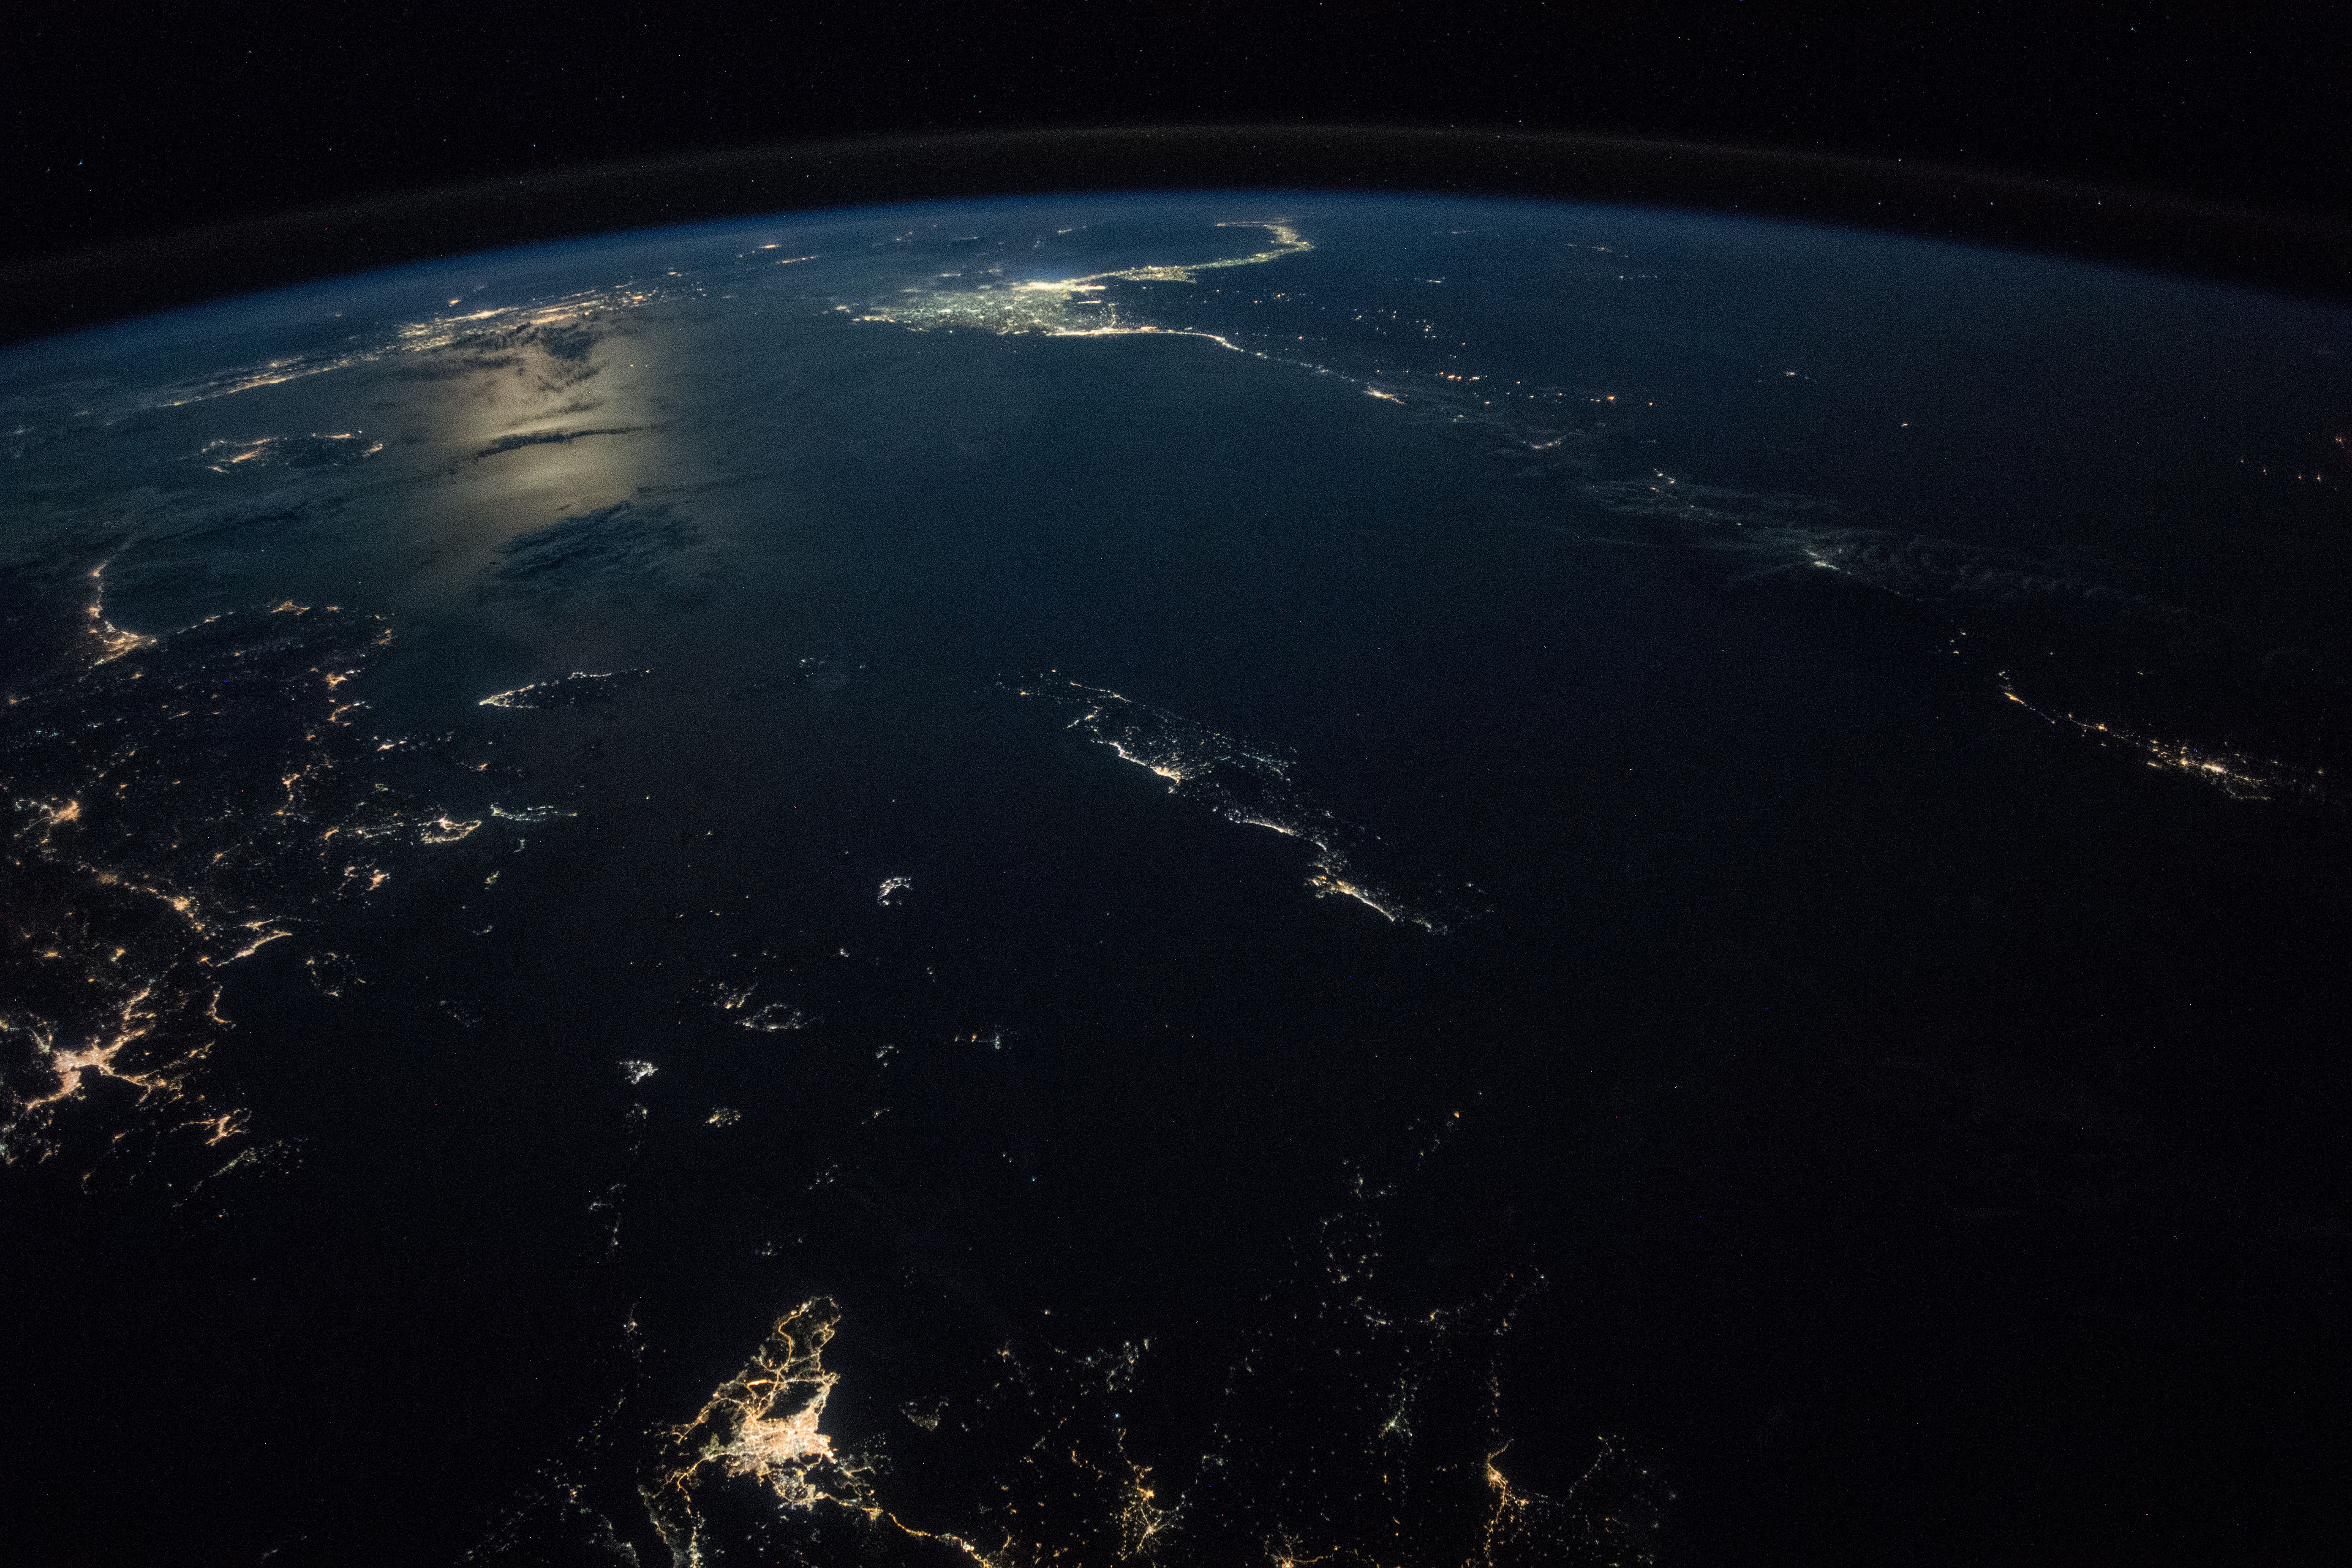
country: GREECE
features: CRETE ISLAND, KOS ISLAND, RHODES ISLAND, RHODES BASIN, STRABO TRENCH, PLINY TRENCH, KARPATHOS ISLAND, EGEO ISLANDS, AEGEAN SEA, CYPRUS, NIGHT, EARTH LIMB
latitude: 35.3
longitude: 24.8
